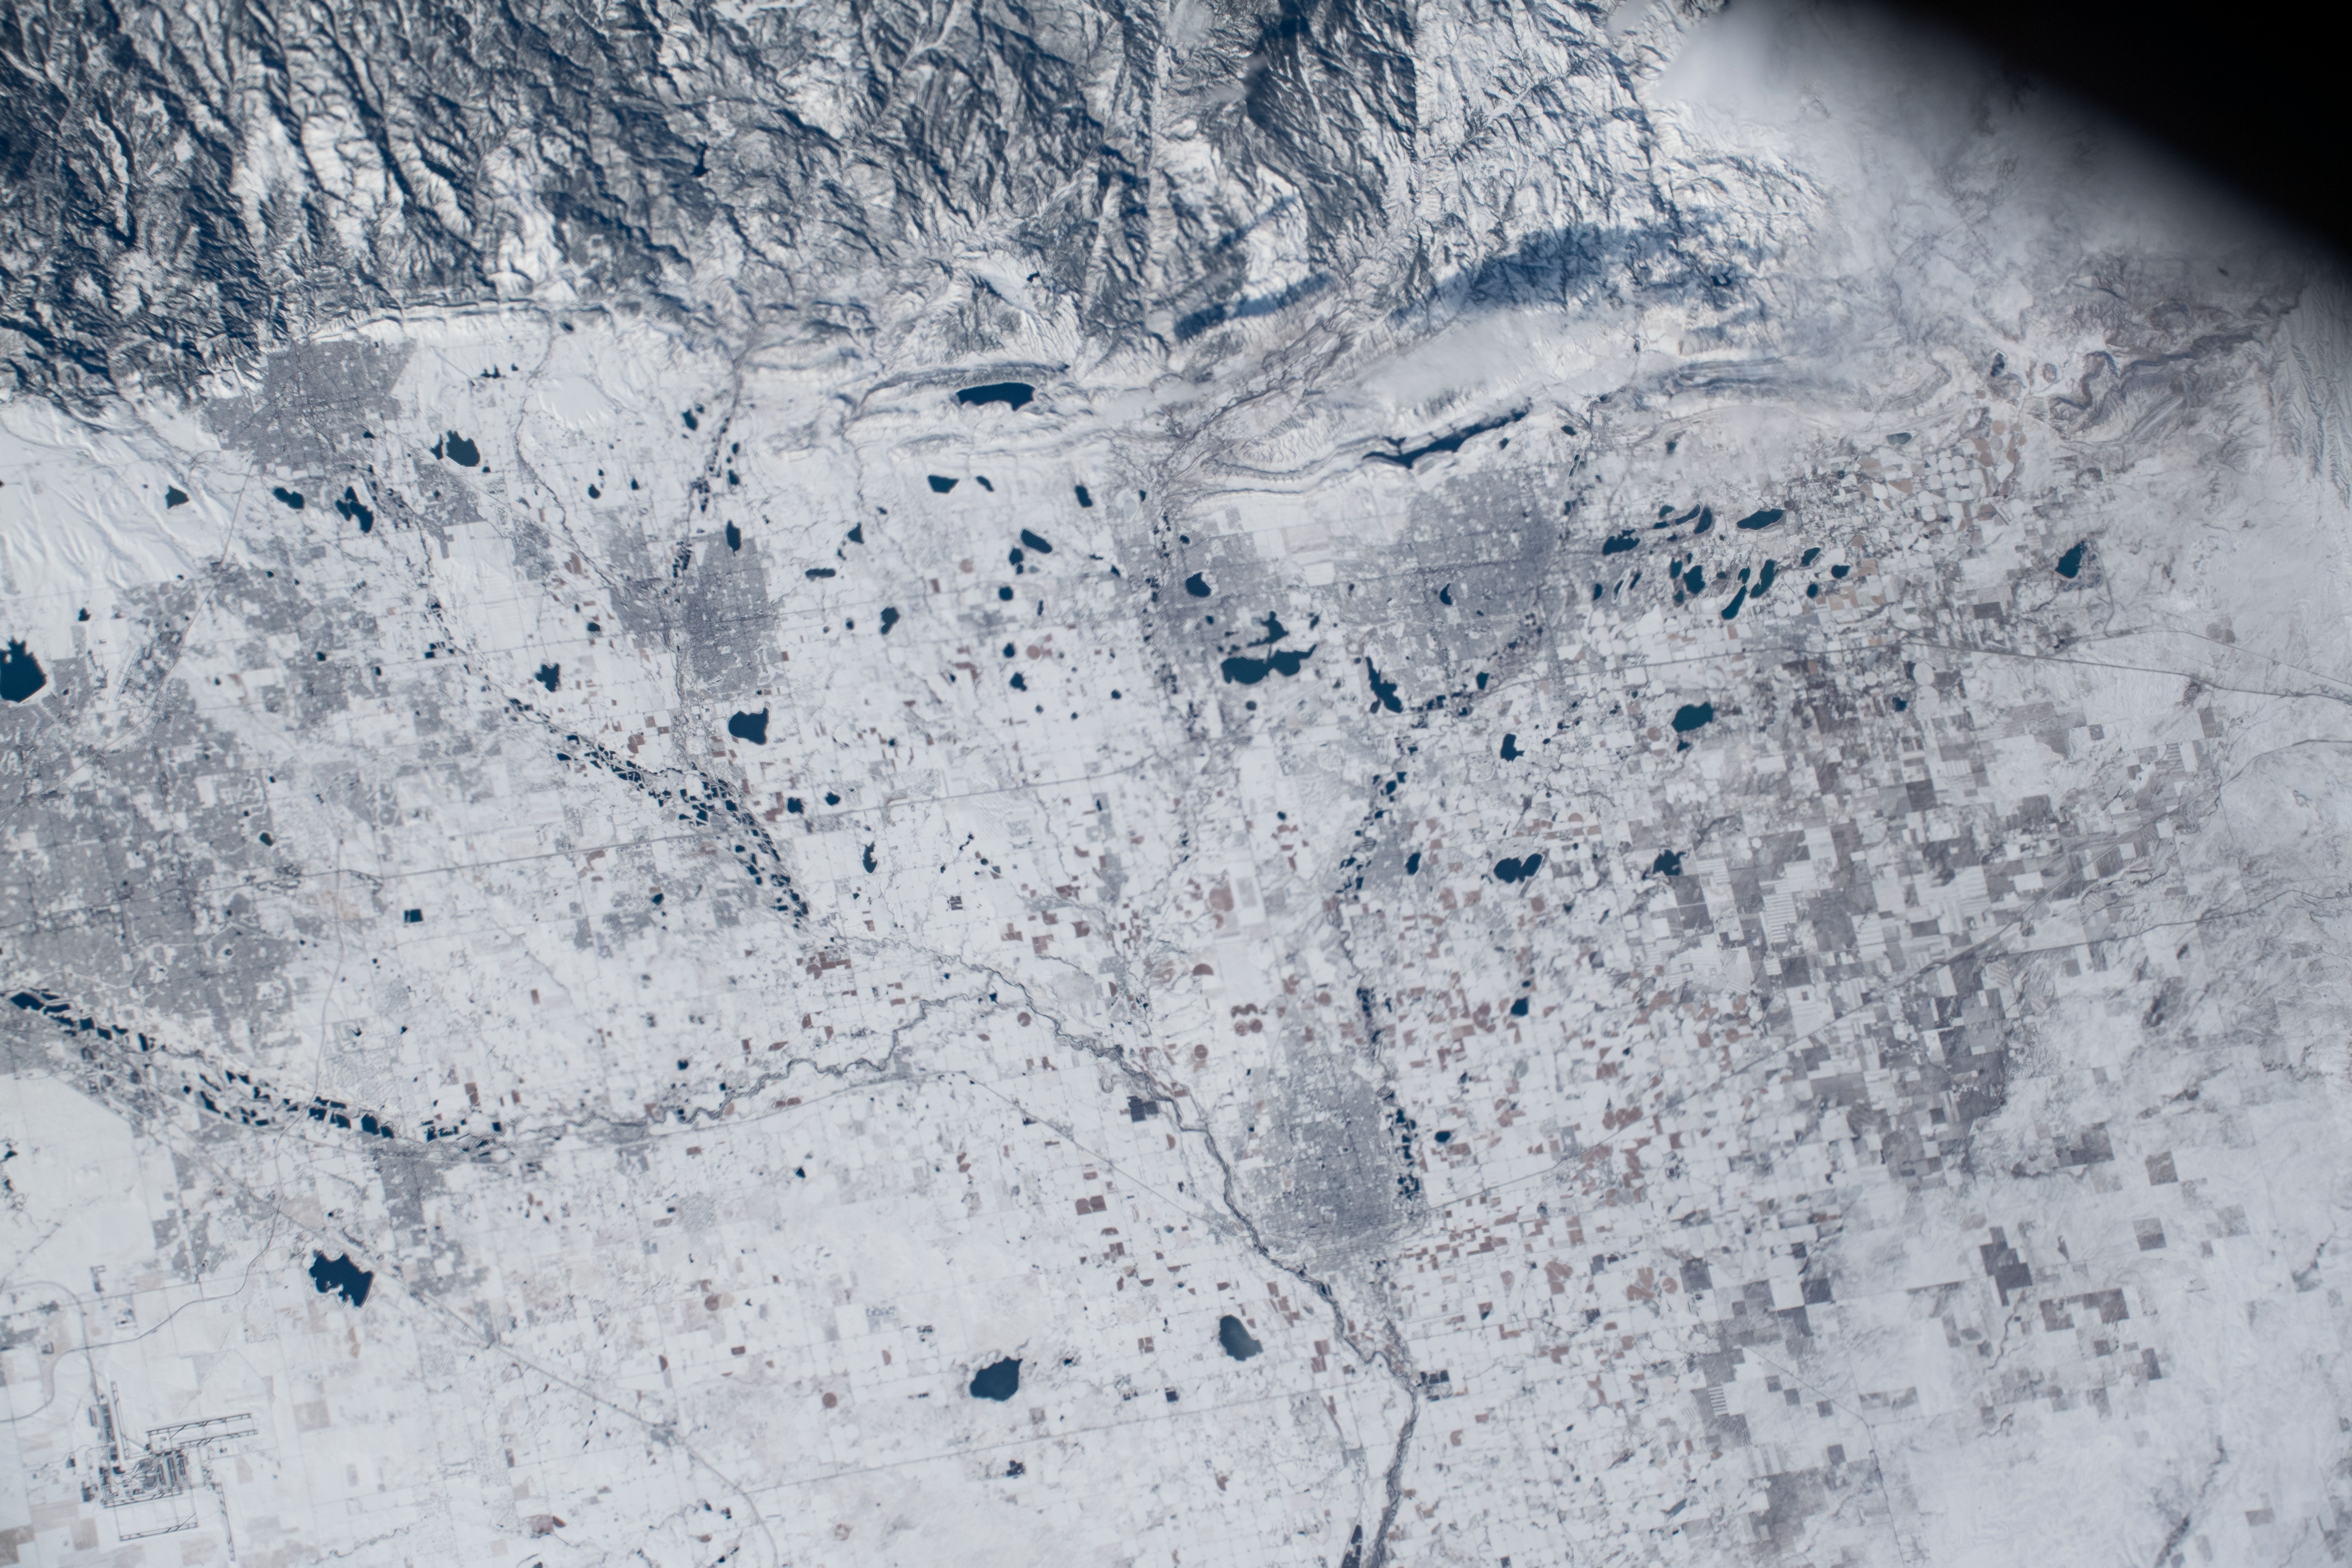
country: USA-COLORADO
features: GREELEY, BOULDER, ROCKEY MOUNTAINS
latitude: 40.3
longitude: -104.9
